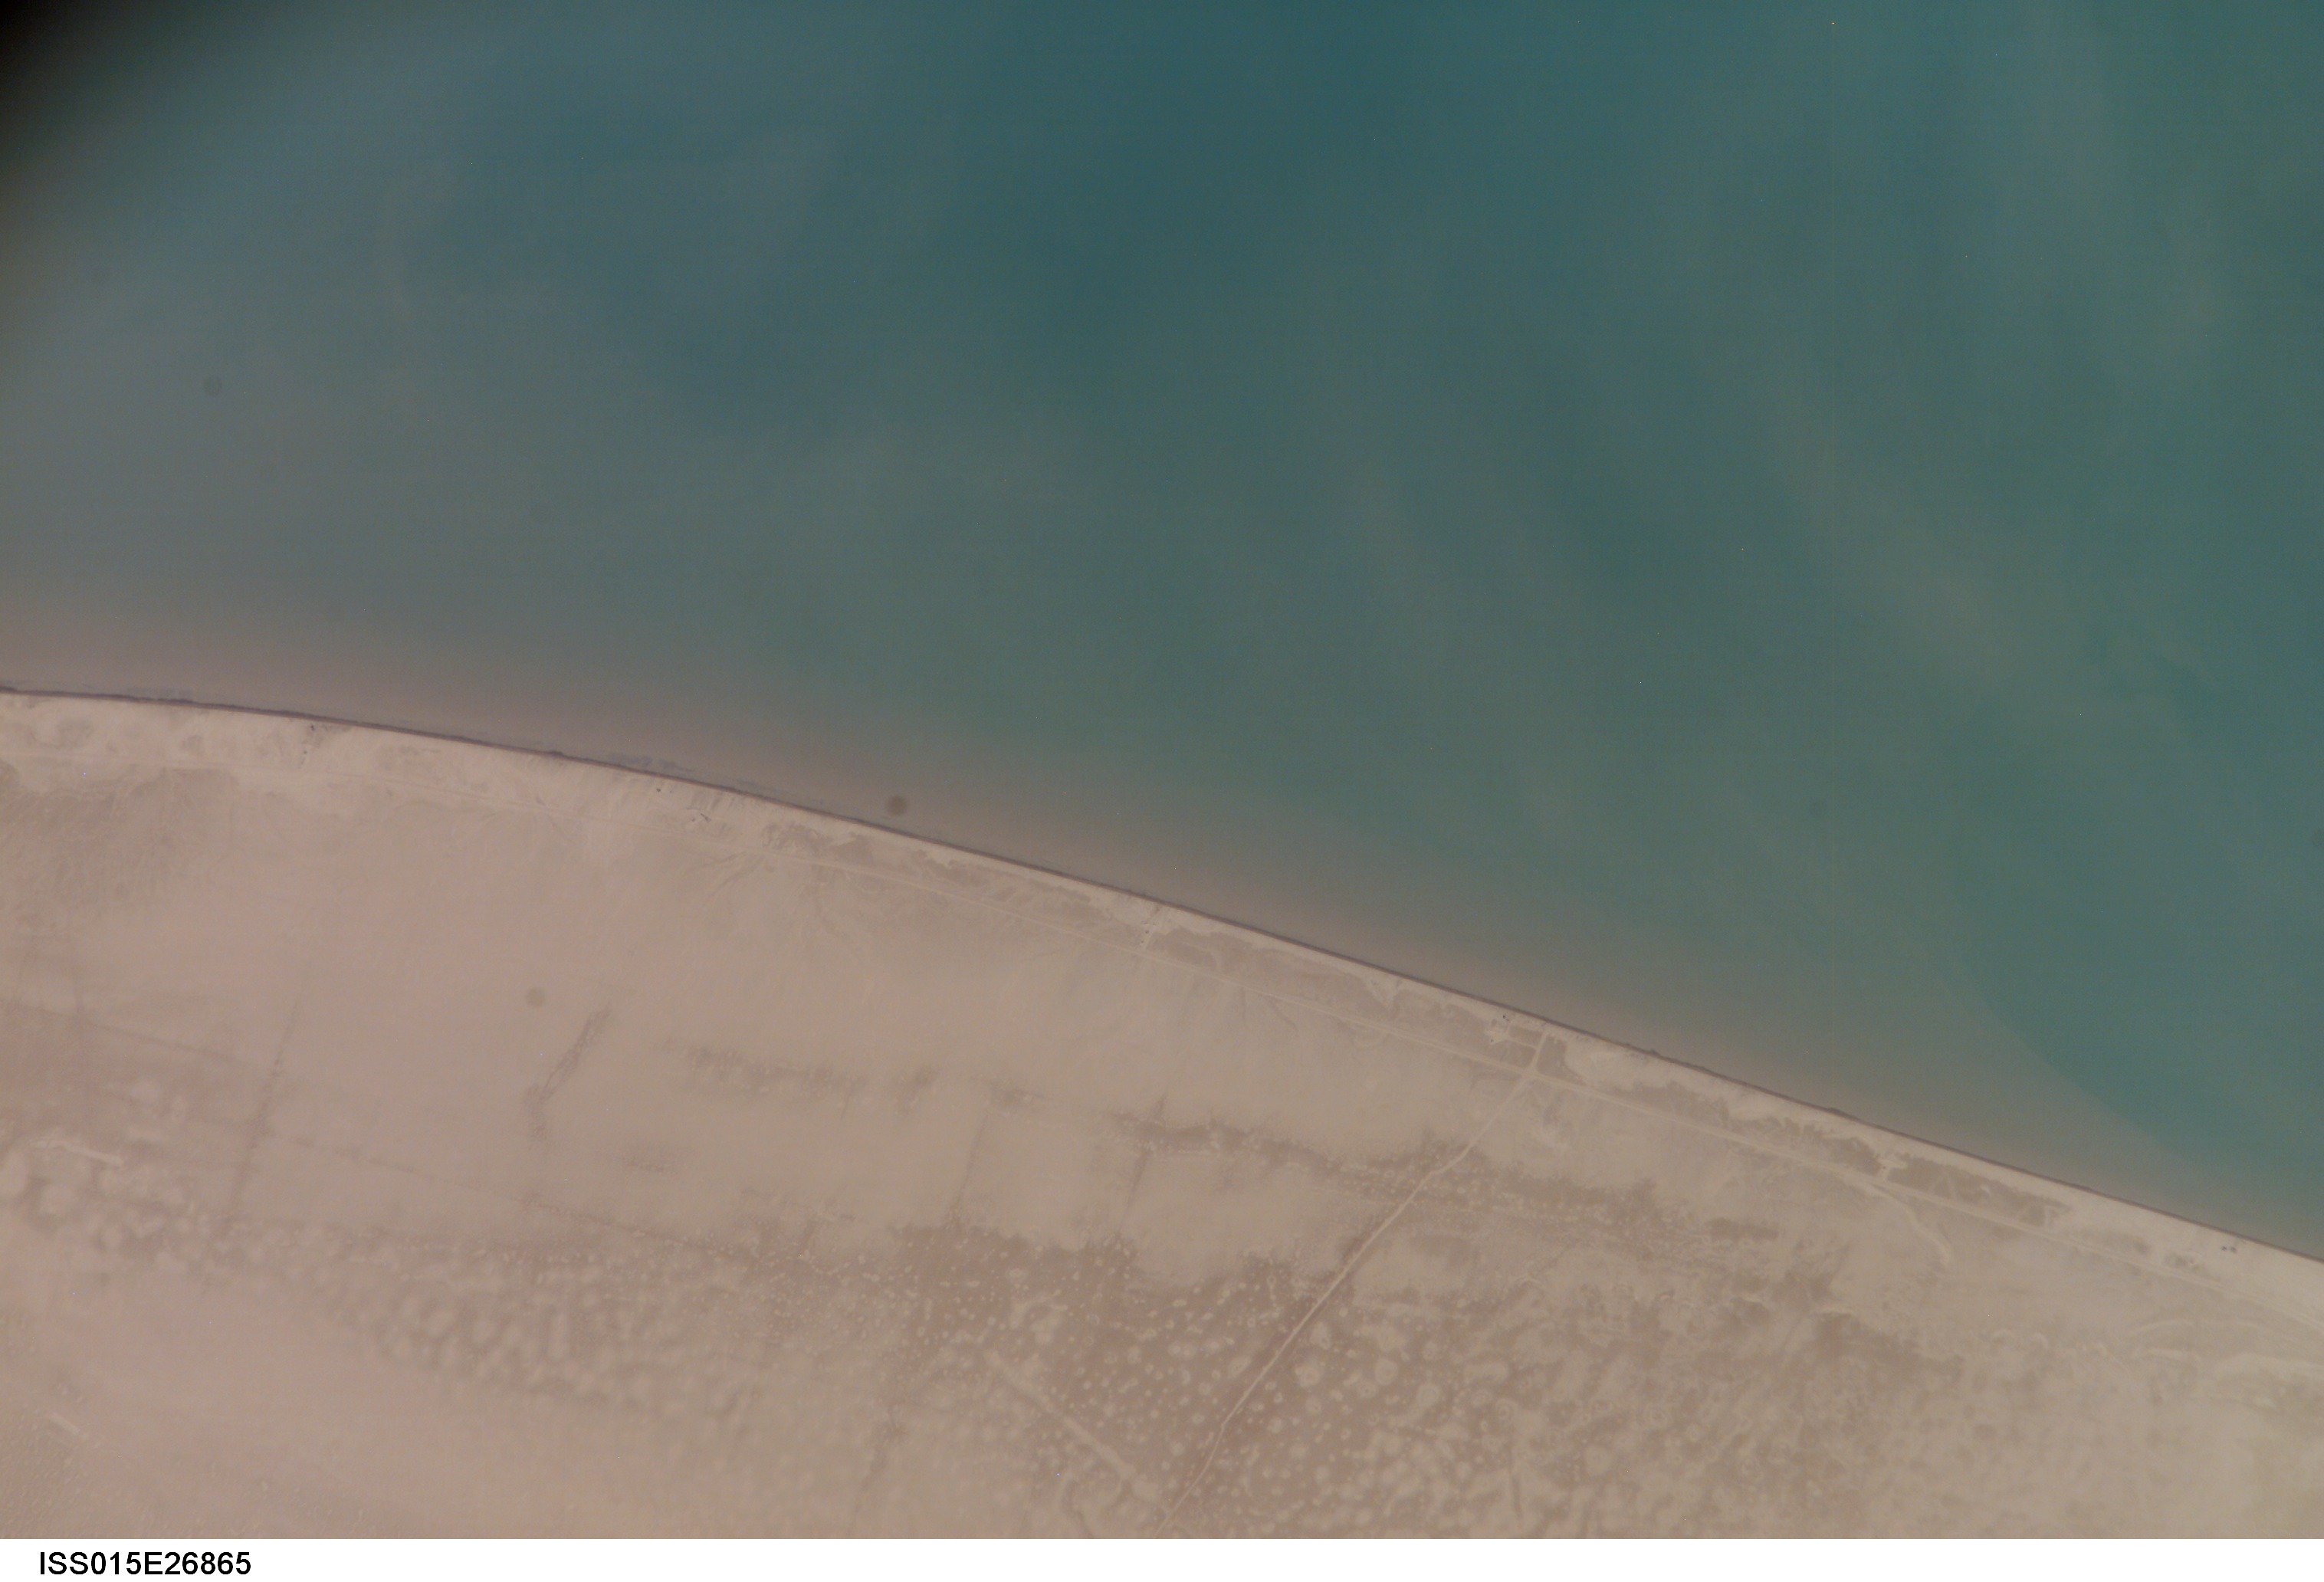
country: KUWAIT
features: SE. COAST OF BUBIYAN I., SED.
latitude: 29.7
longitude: 48.4
